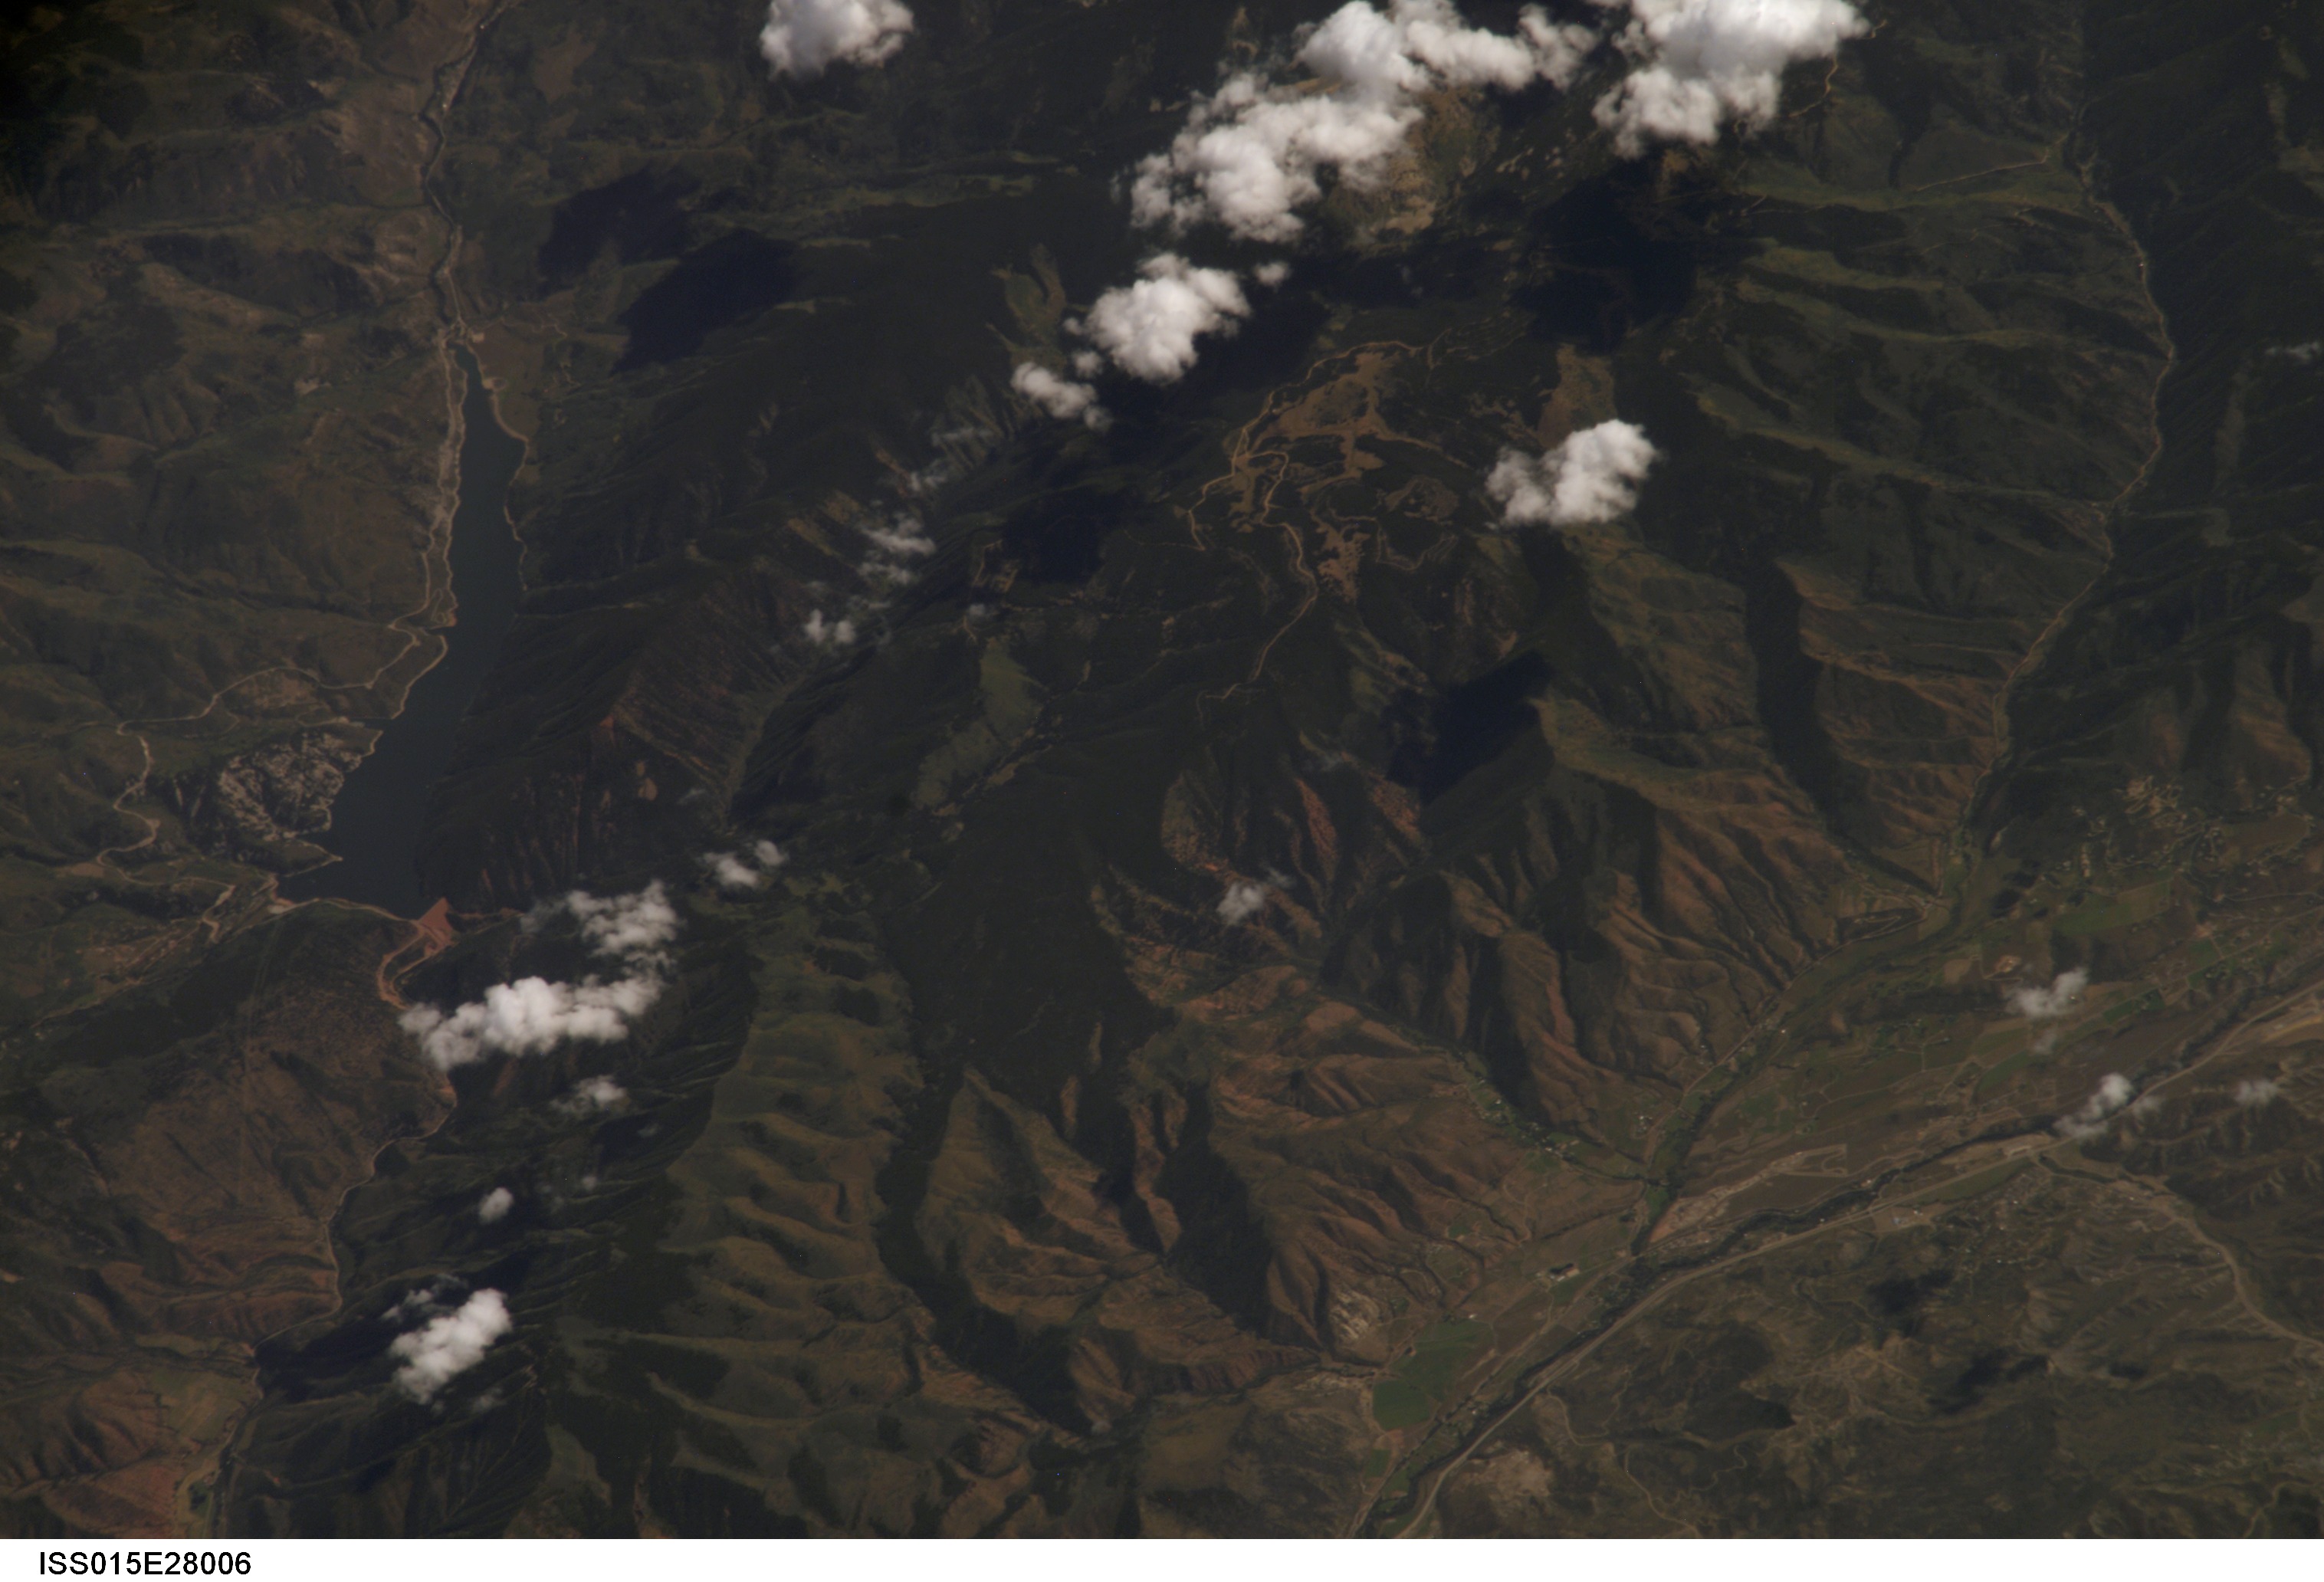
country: USA-COLORADO
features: ROARING FORK R. V., RUEDI RES.
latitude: 39.4
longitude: -106.8
